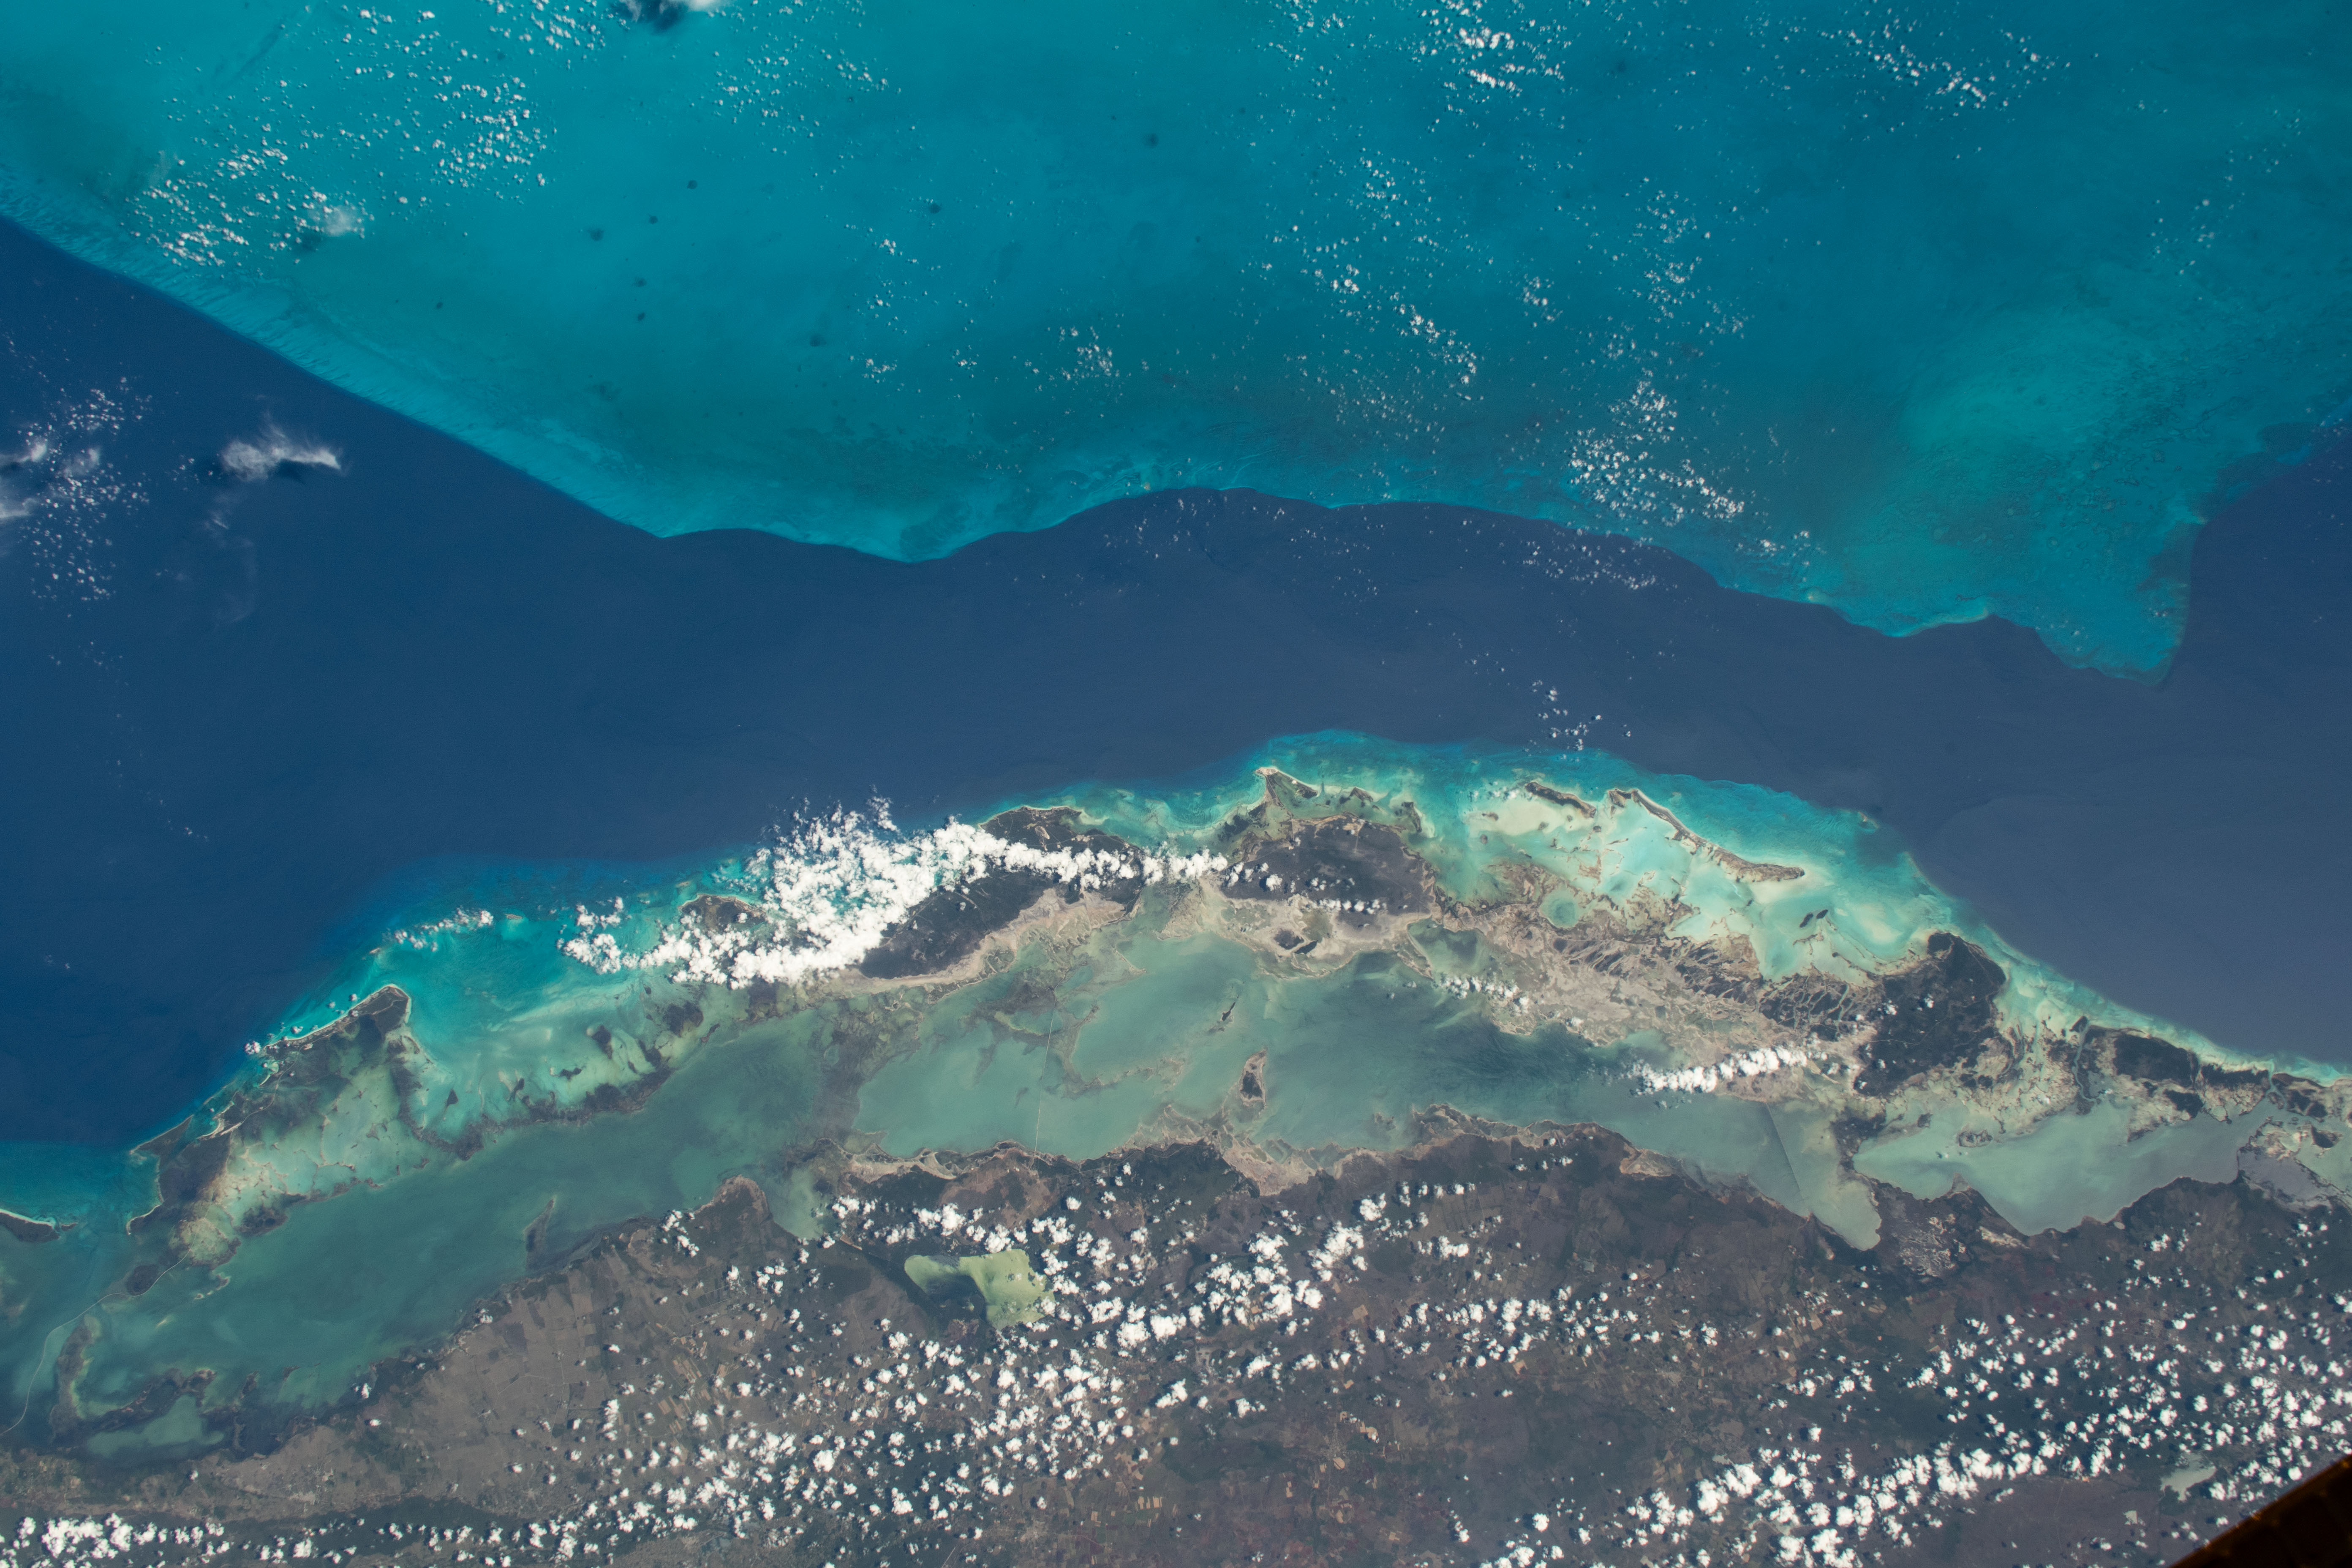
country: CUBA
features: JARDIBES DEL REY ARCHIPELAGO, CARIBBEAN SEA CUBA,JARDINES DEL REY ARCHIPELAGO,CARIBBEAN SEA
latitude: 22.5
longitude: -78.5
